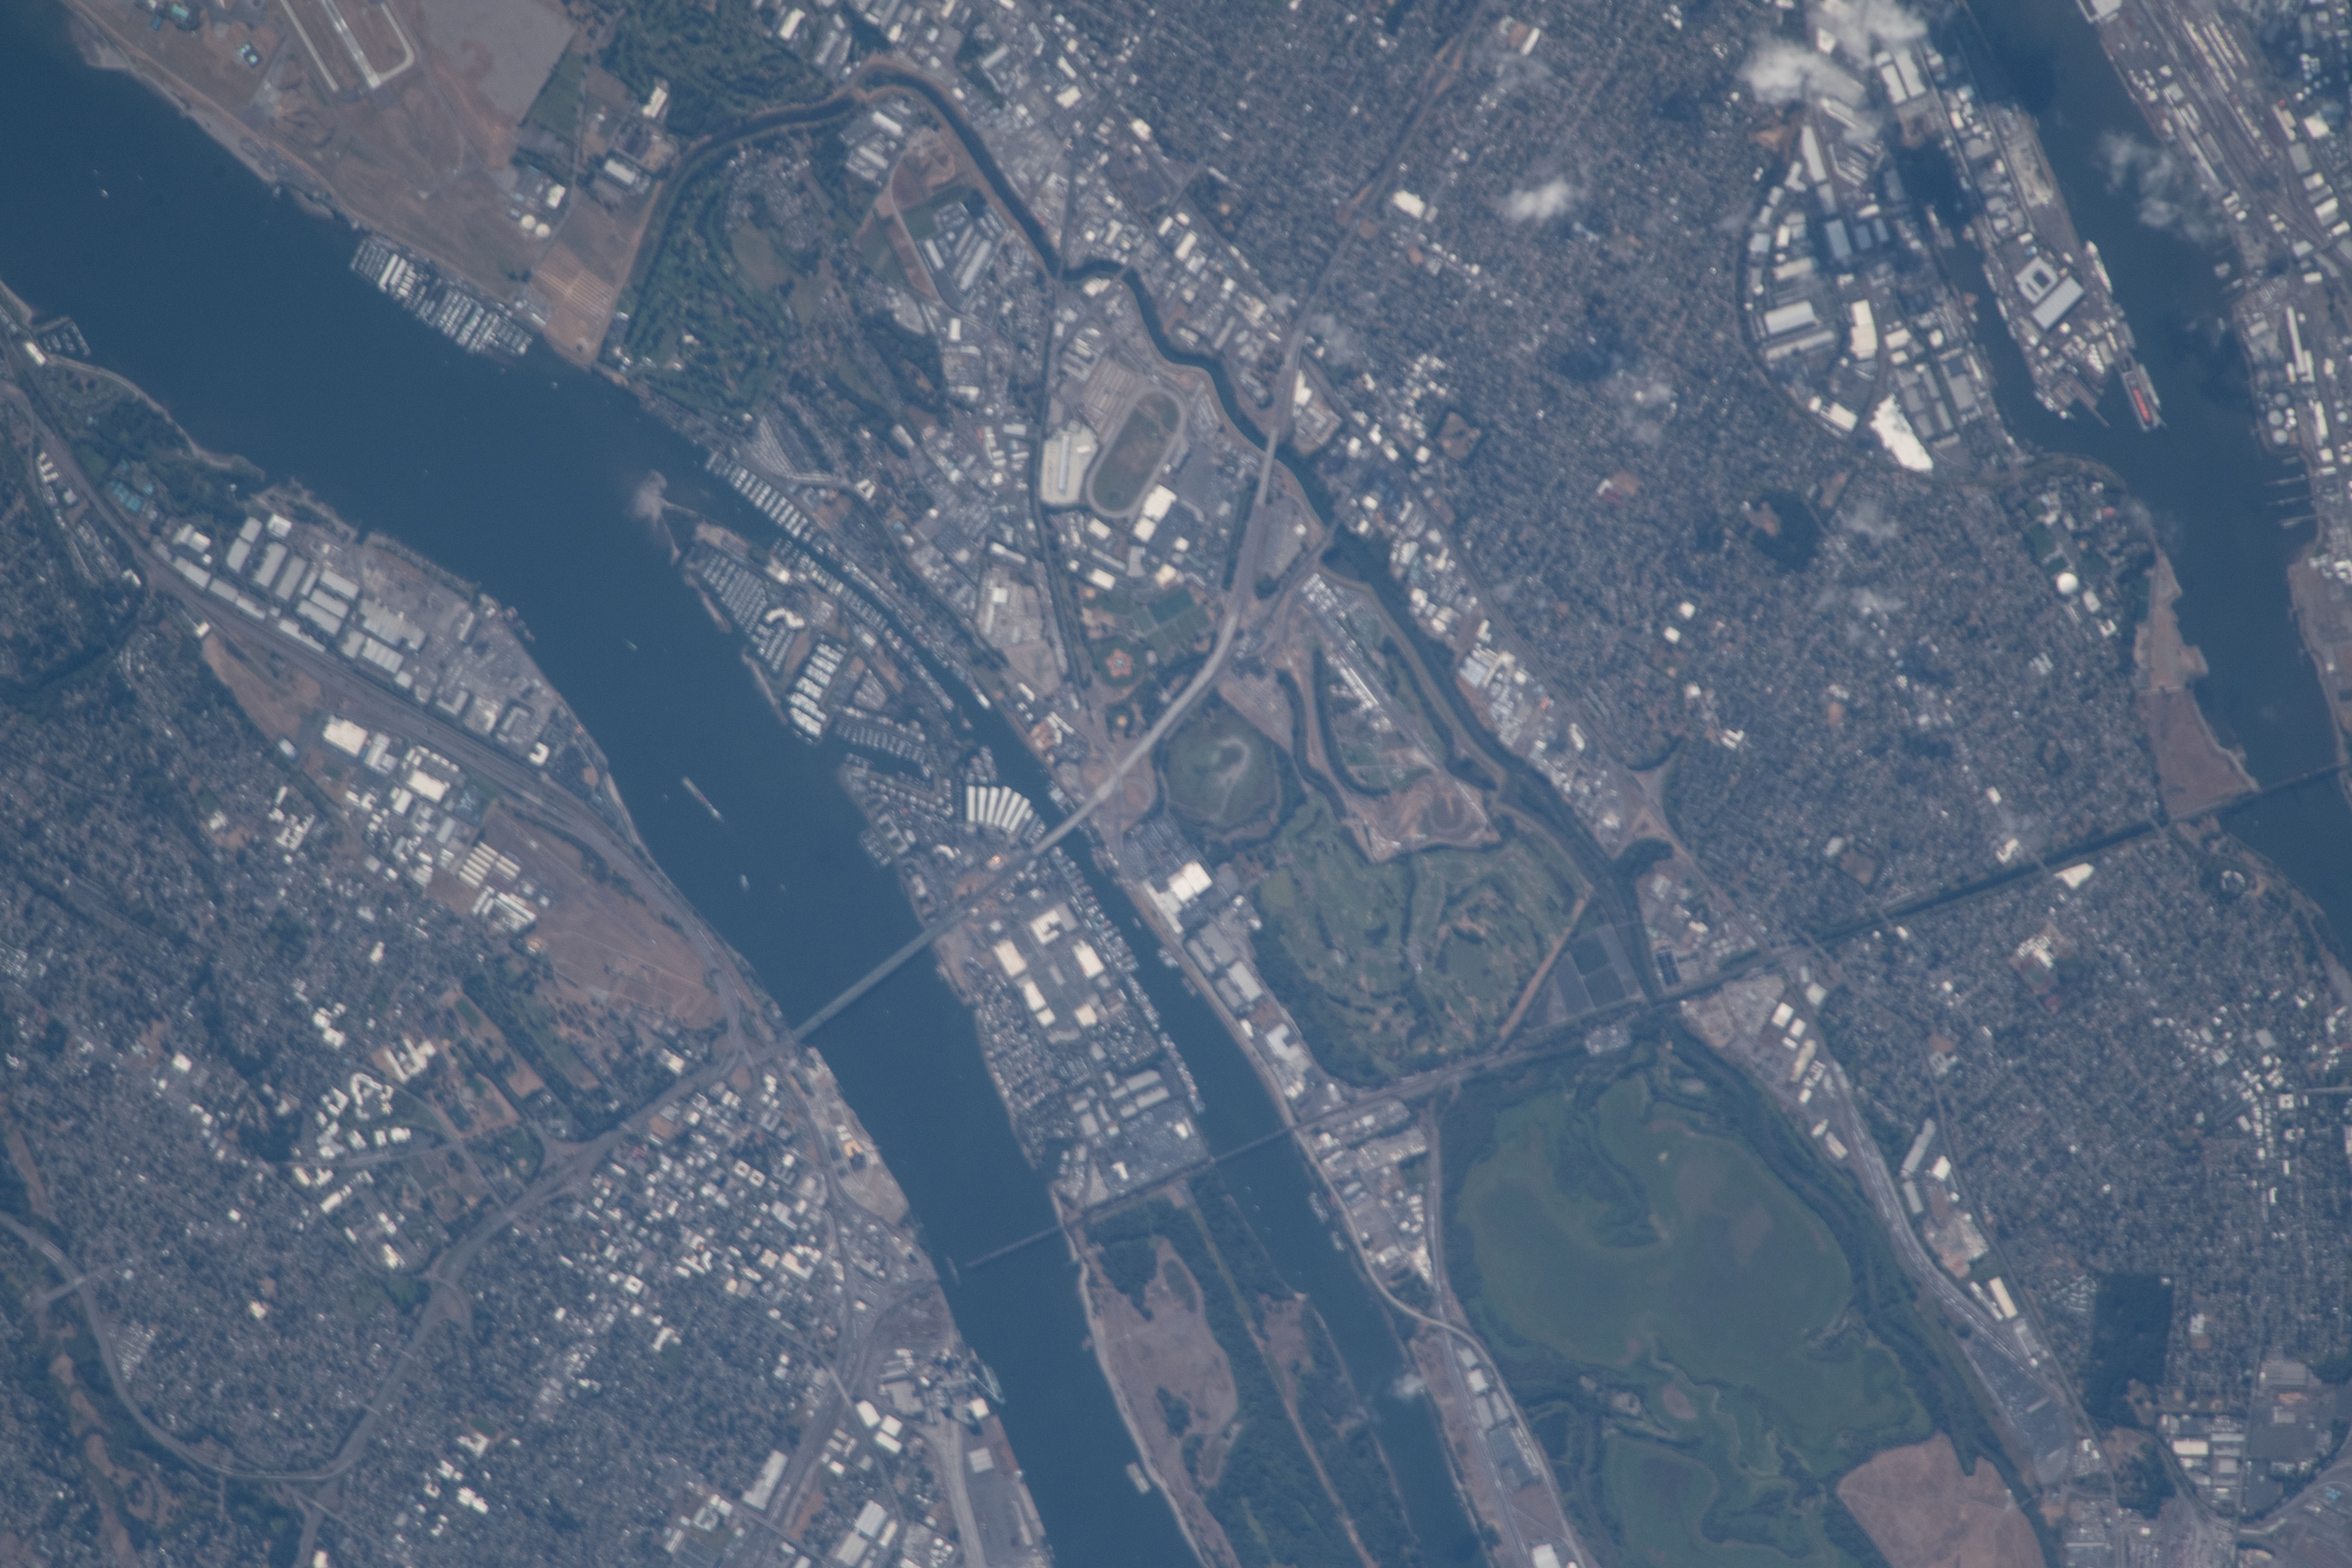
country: USA-WASHINGTON
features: HAYDEN ISLAND, PORTLAND INTERNATIONAL AIRPORT, TOMAHAWK ISLAND
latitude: 45.6
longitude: -122.7
